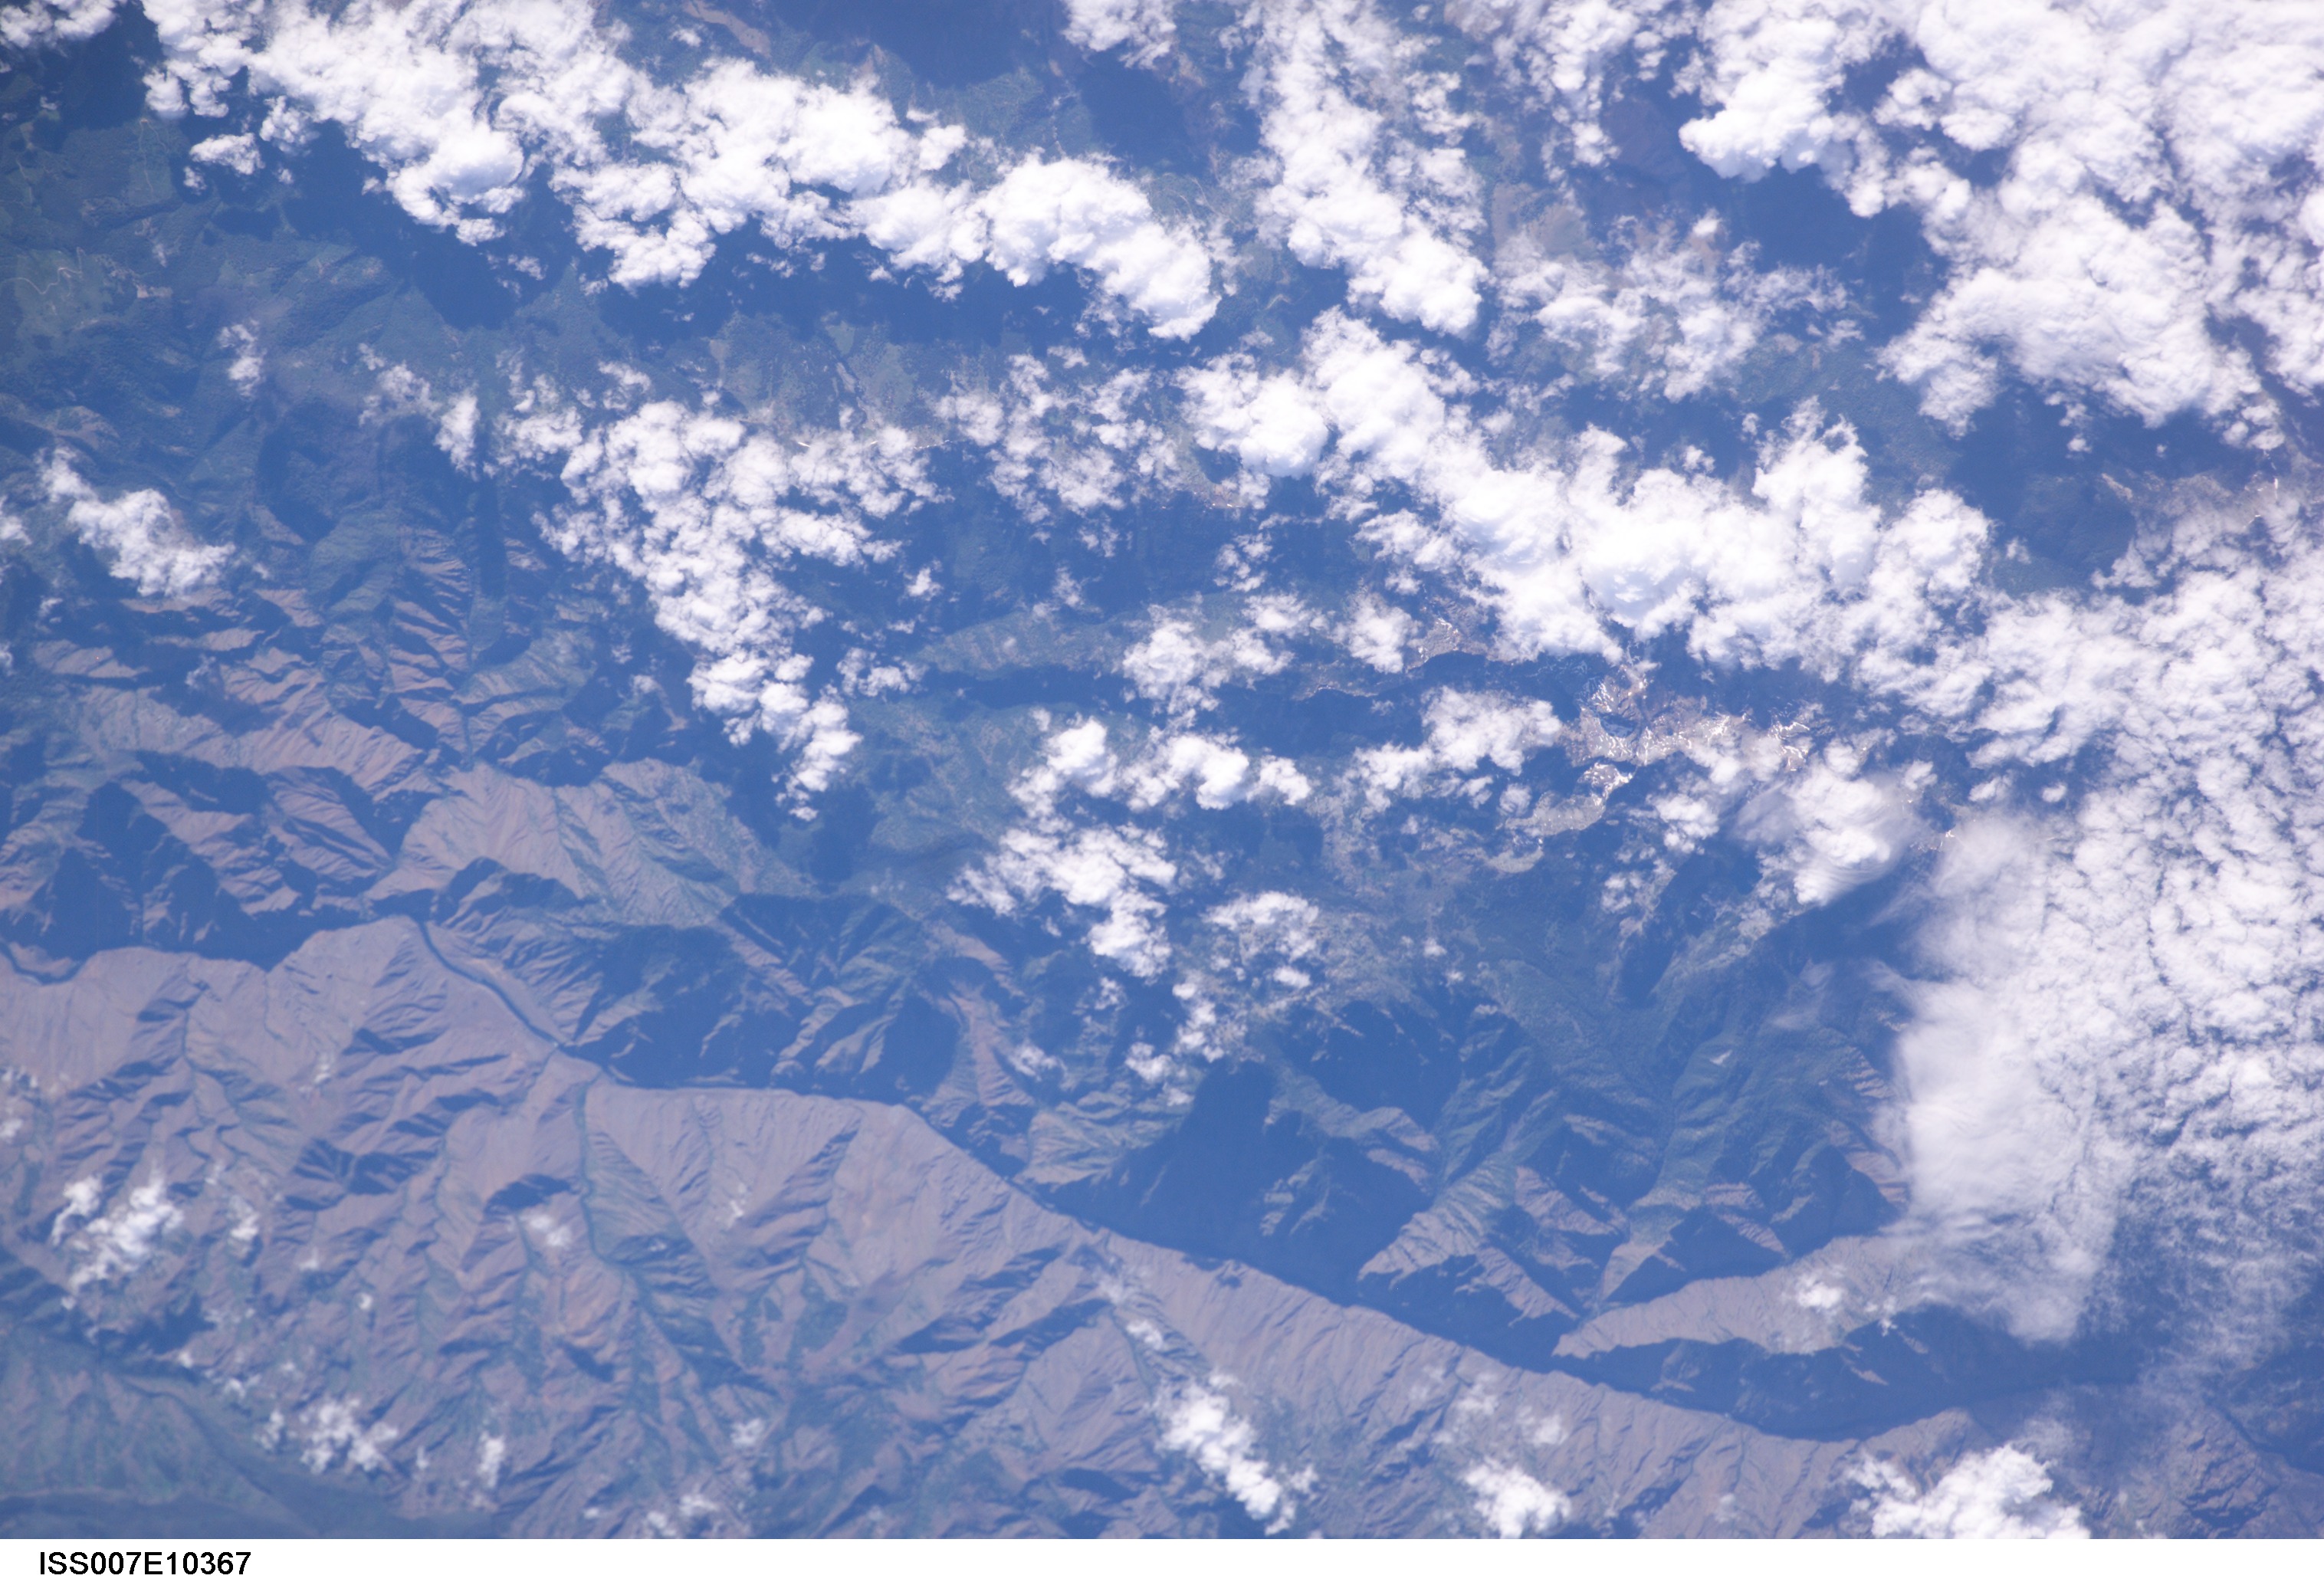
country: USA-IDAHO
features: SNAKE RIVER, HELLS CANYON, FOREST
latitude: 45.5
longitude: -116.5
